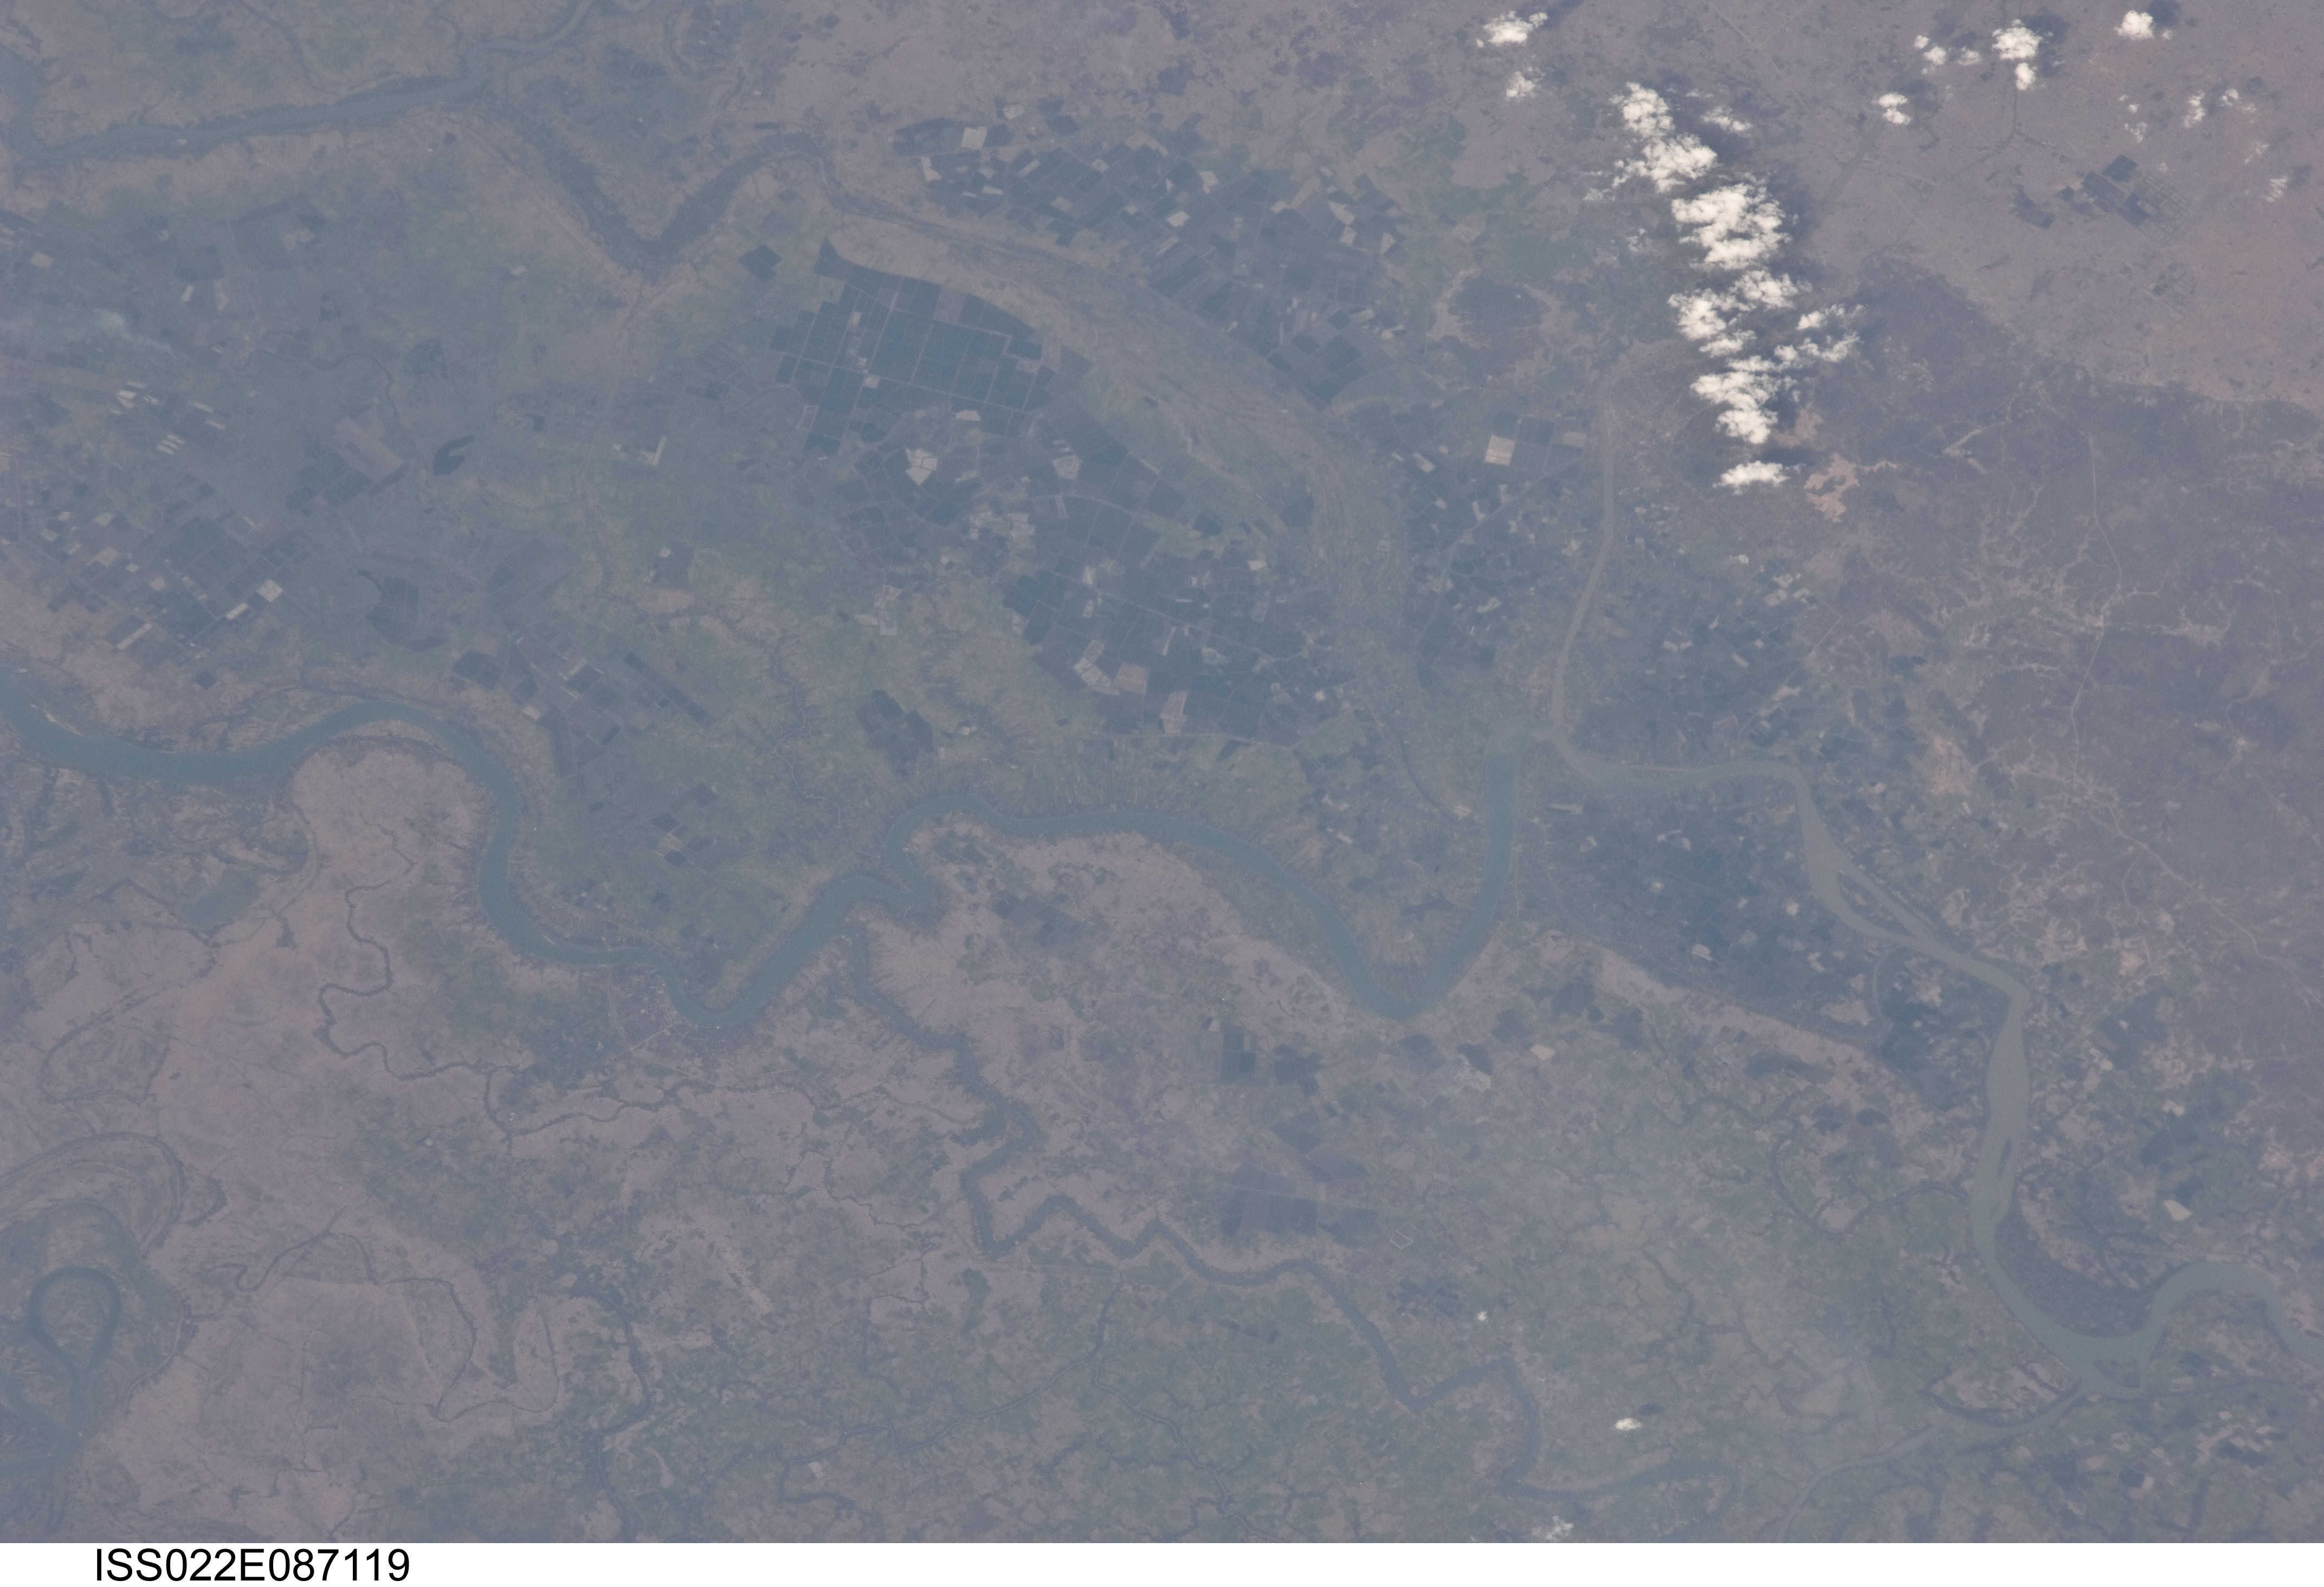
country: MYANMAR (BURMA)
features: IRRAWADDY DELTA, TO R., TWANTE
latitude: 16.7
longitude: 95.7
